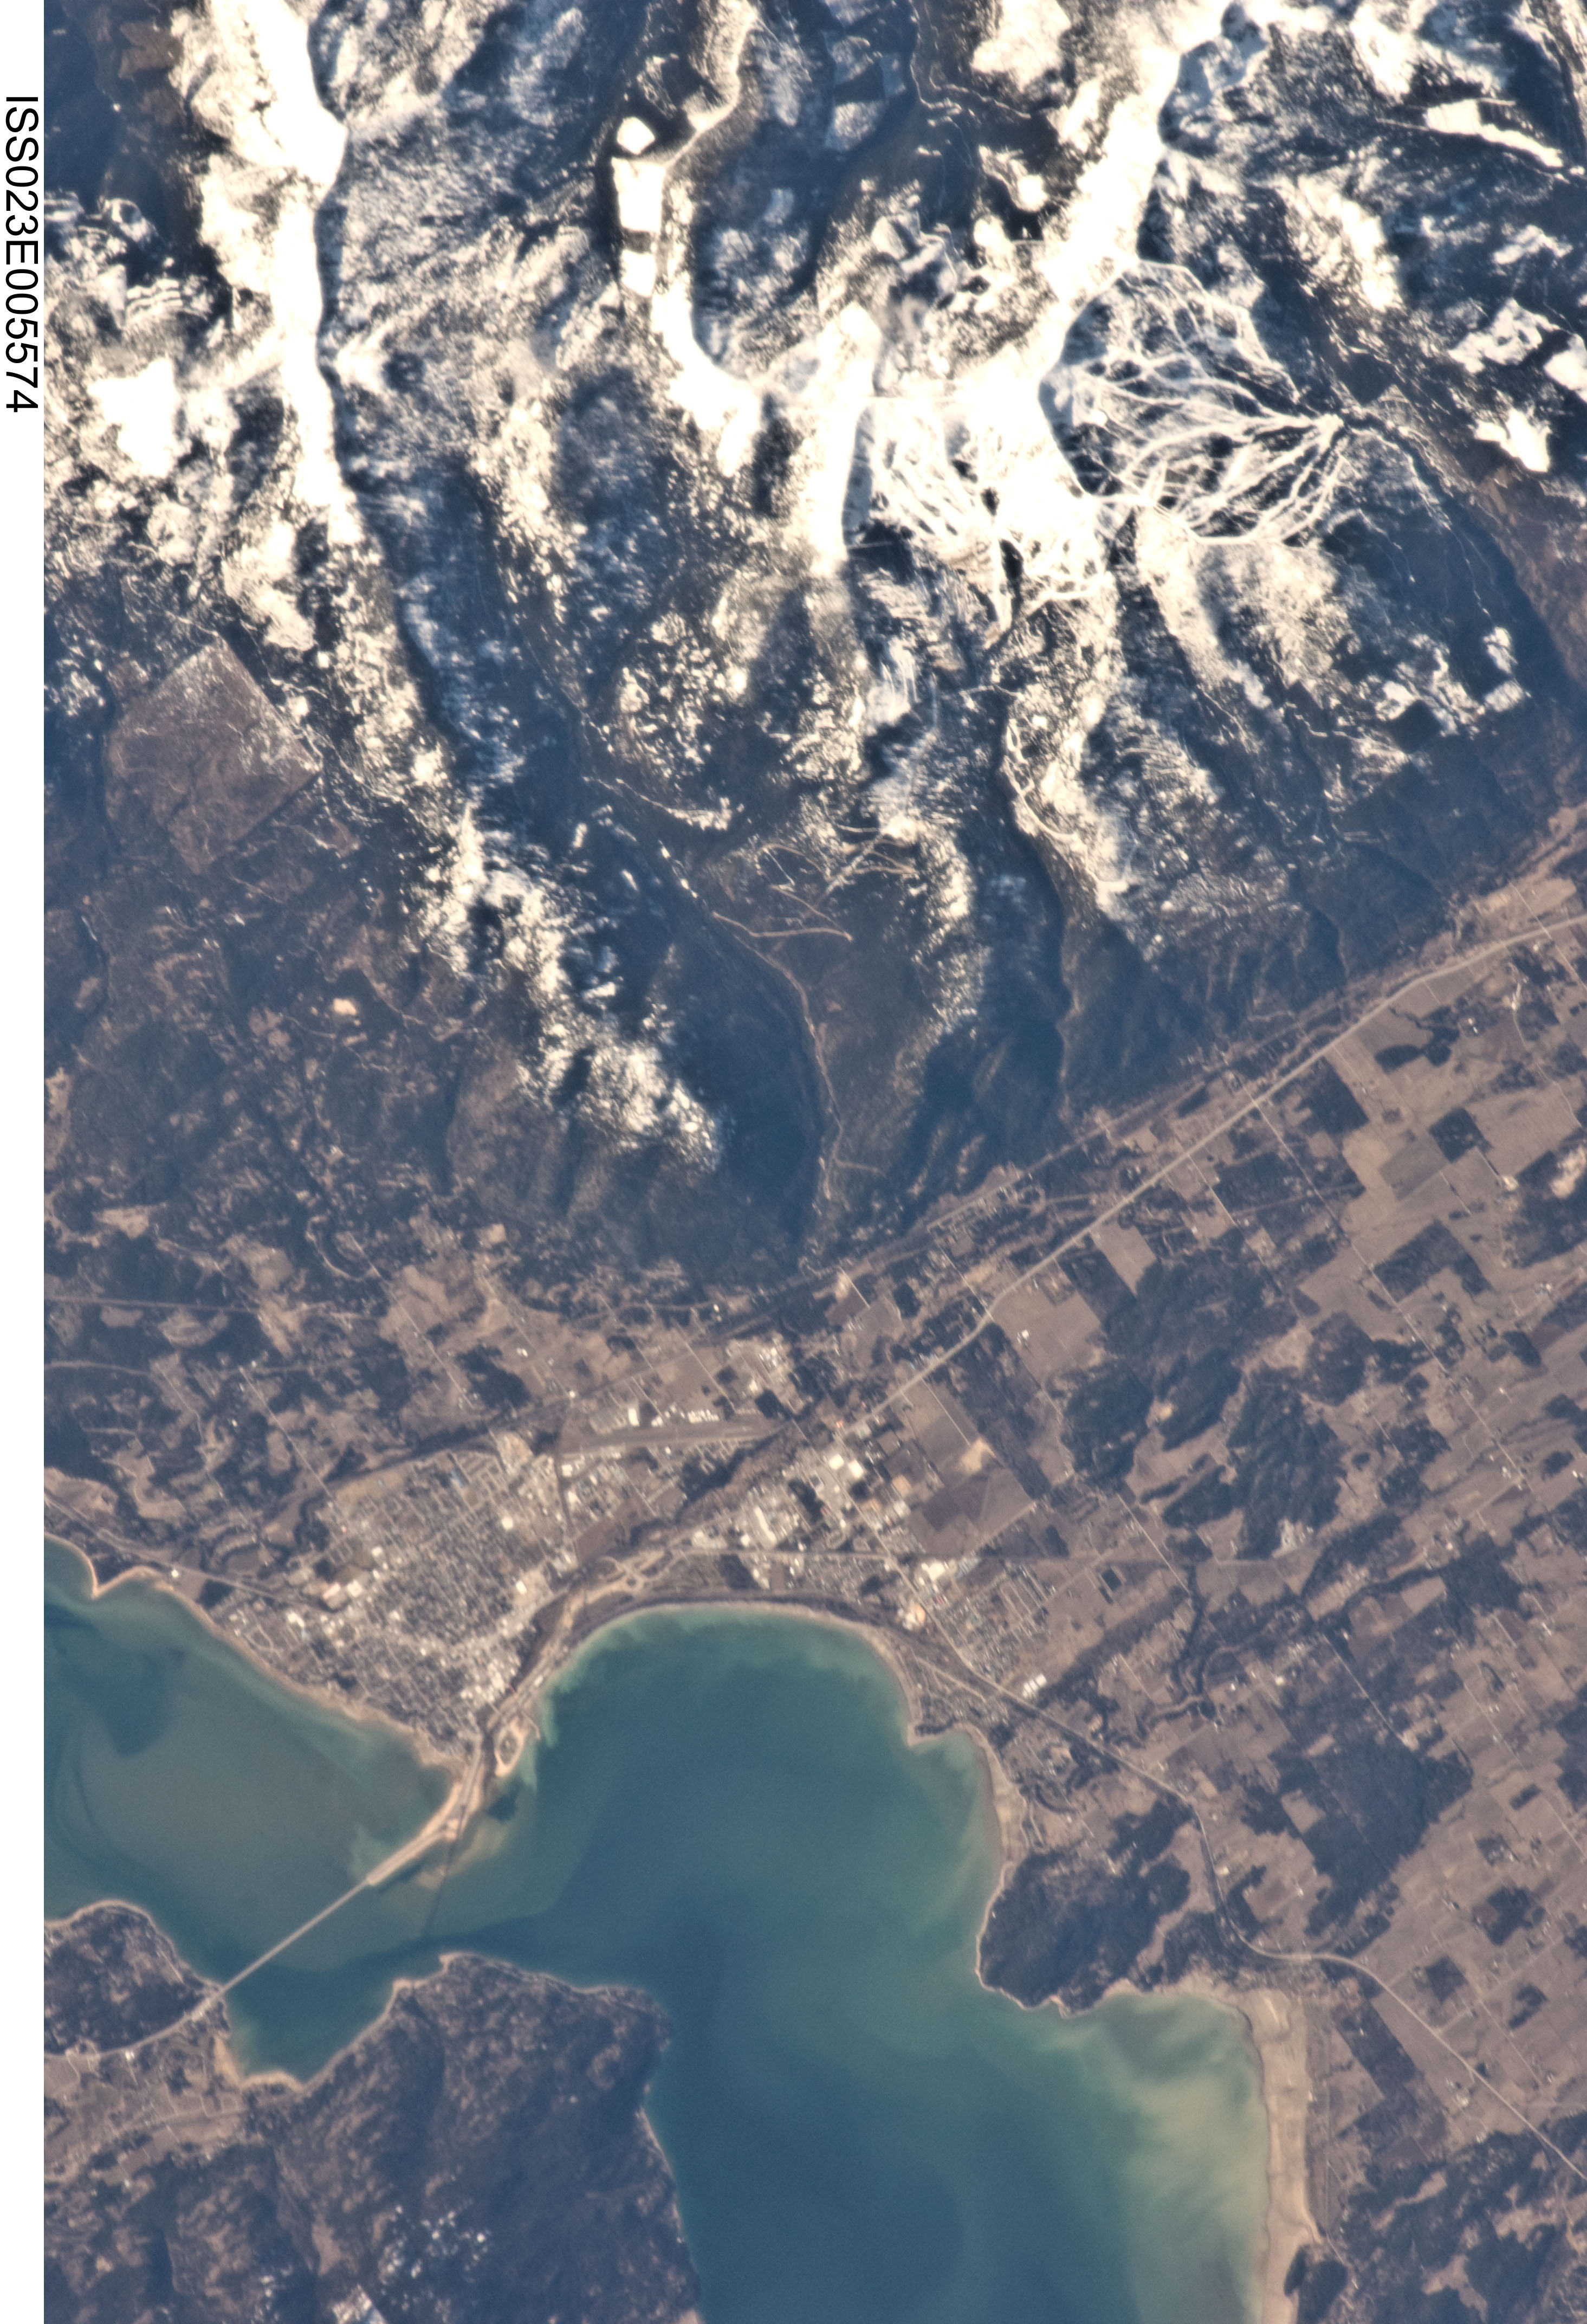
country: USA-IDAHO
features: LAKE PEND OREILLE, PONDERAY, SCHWEITZER MOUNTAIN
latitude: 48.3
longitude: -116.6
